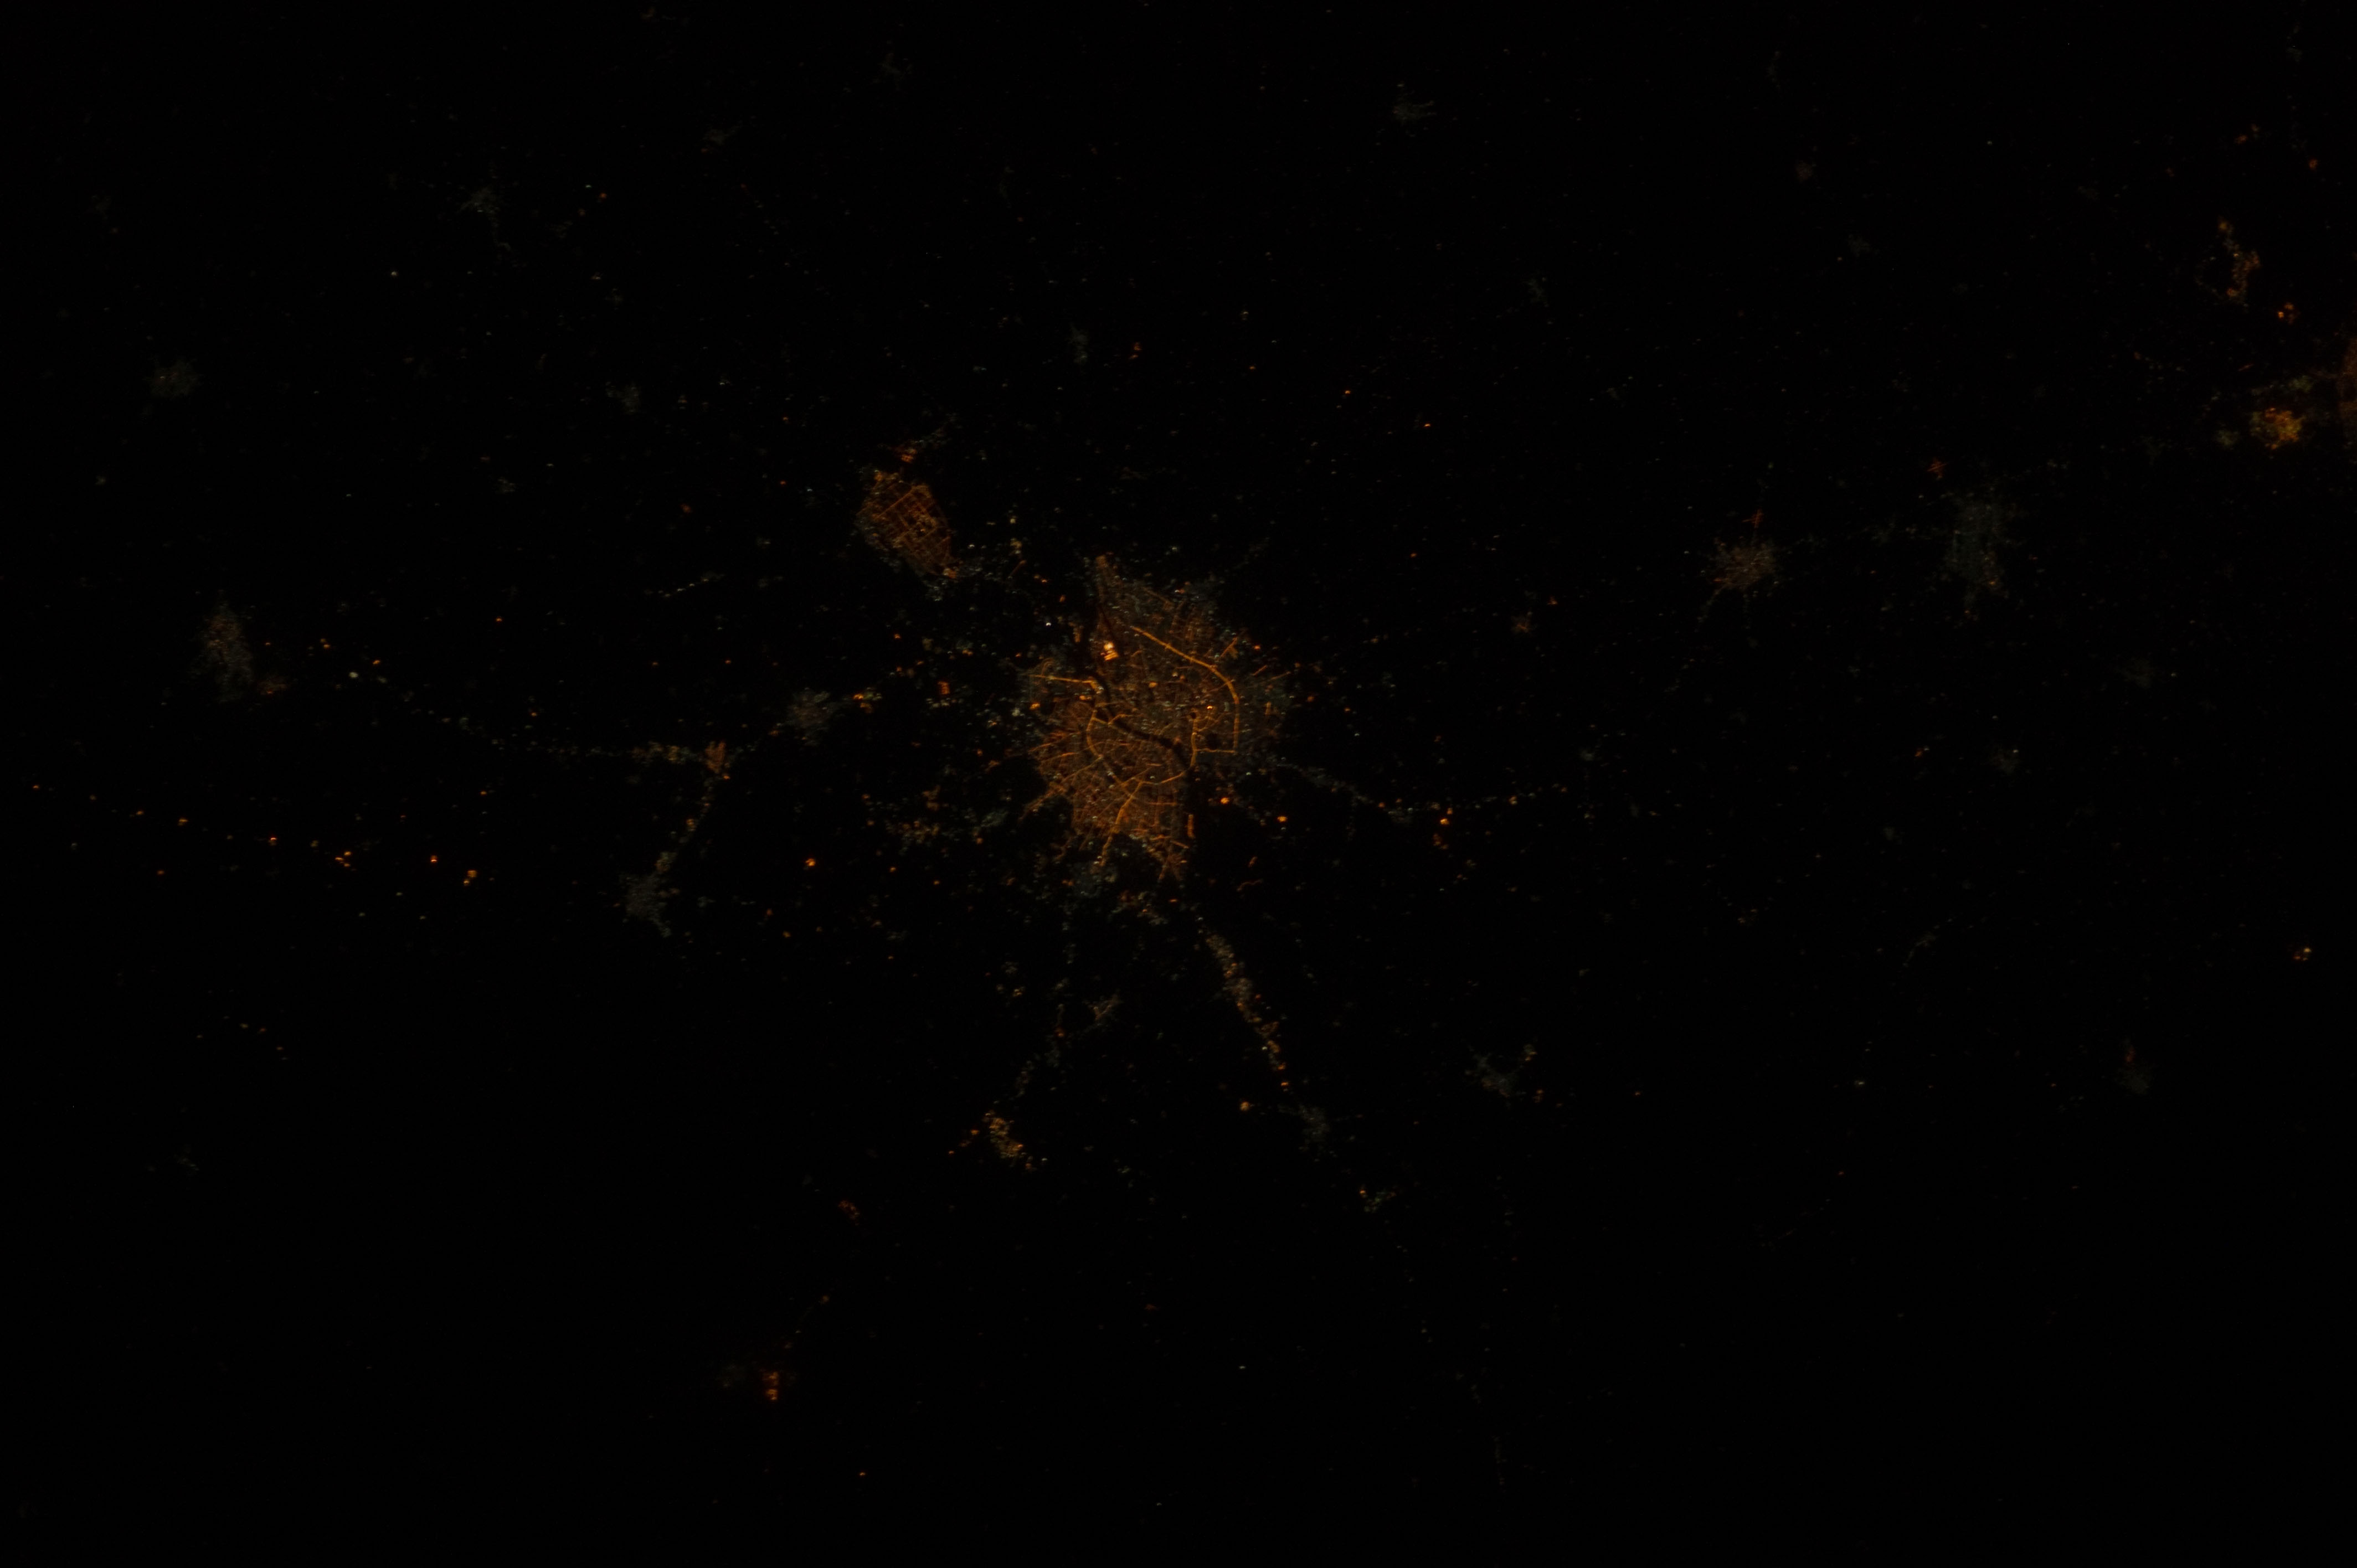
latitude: 23.0
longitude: 72.6
